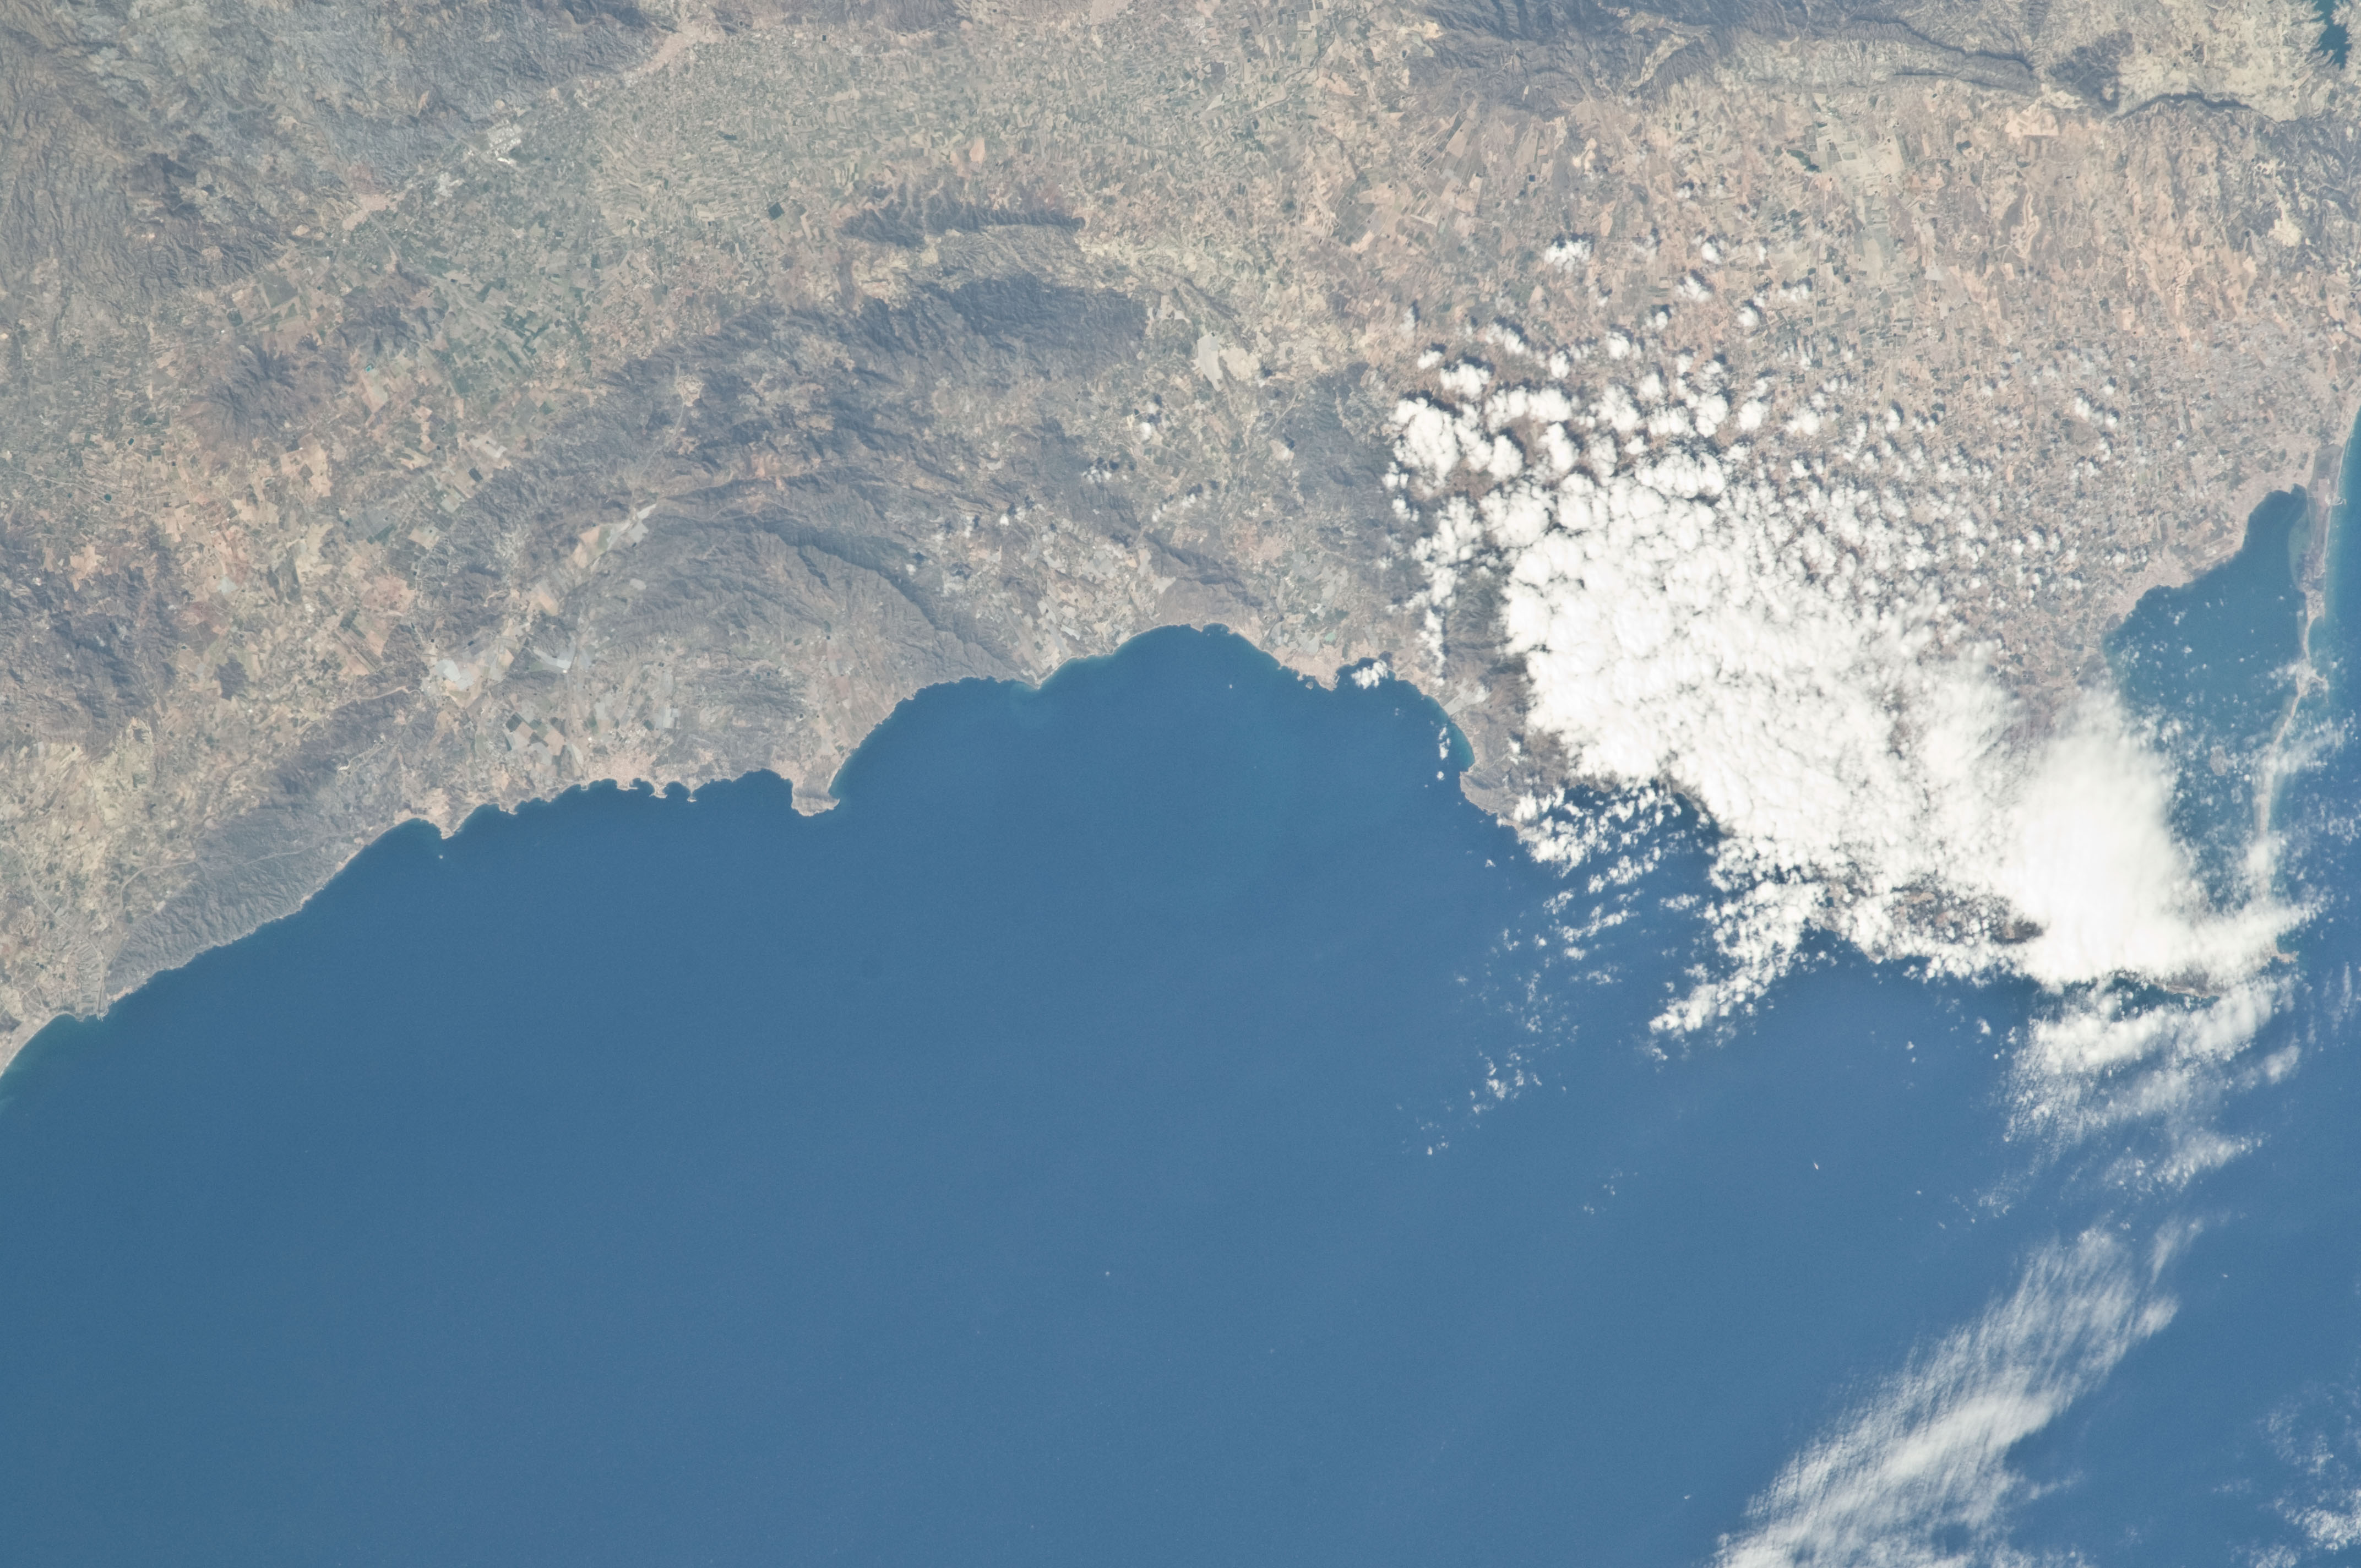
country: SPAIN
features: PAN-COASTLINE, CARTAGENA, MTS., AGR.
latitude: 37.4
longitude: -1.4
